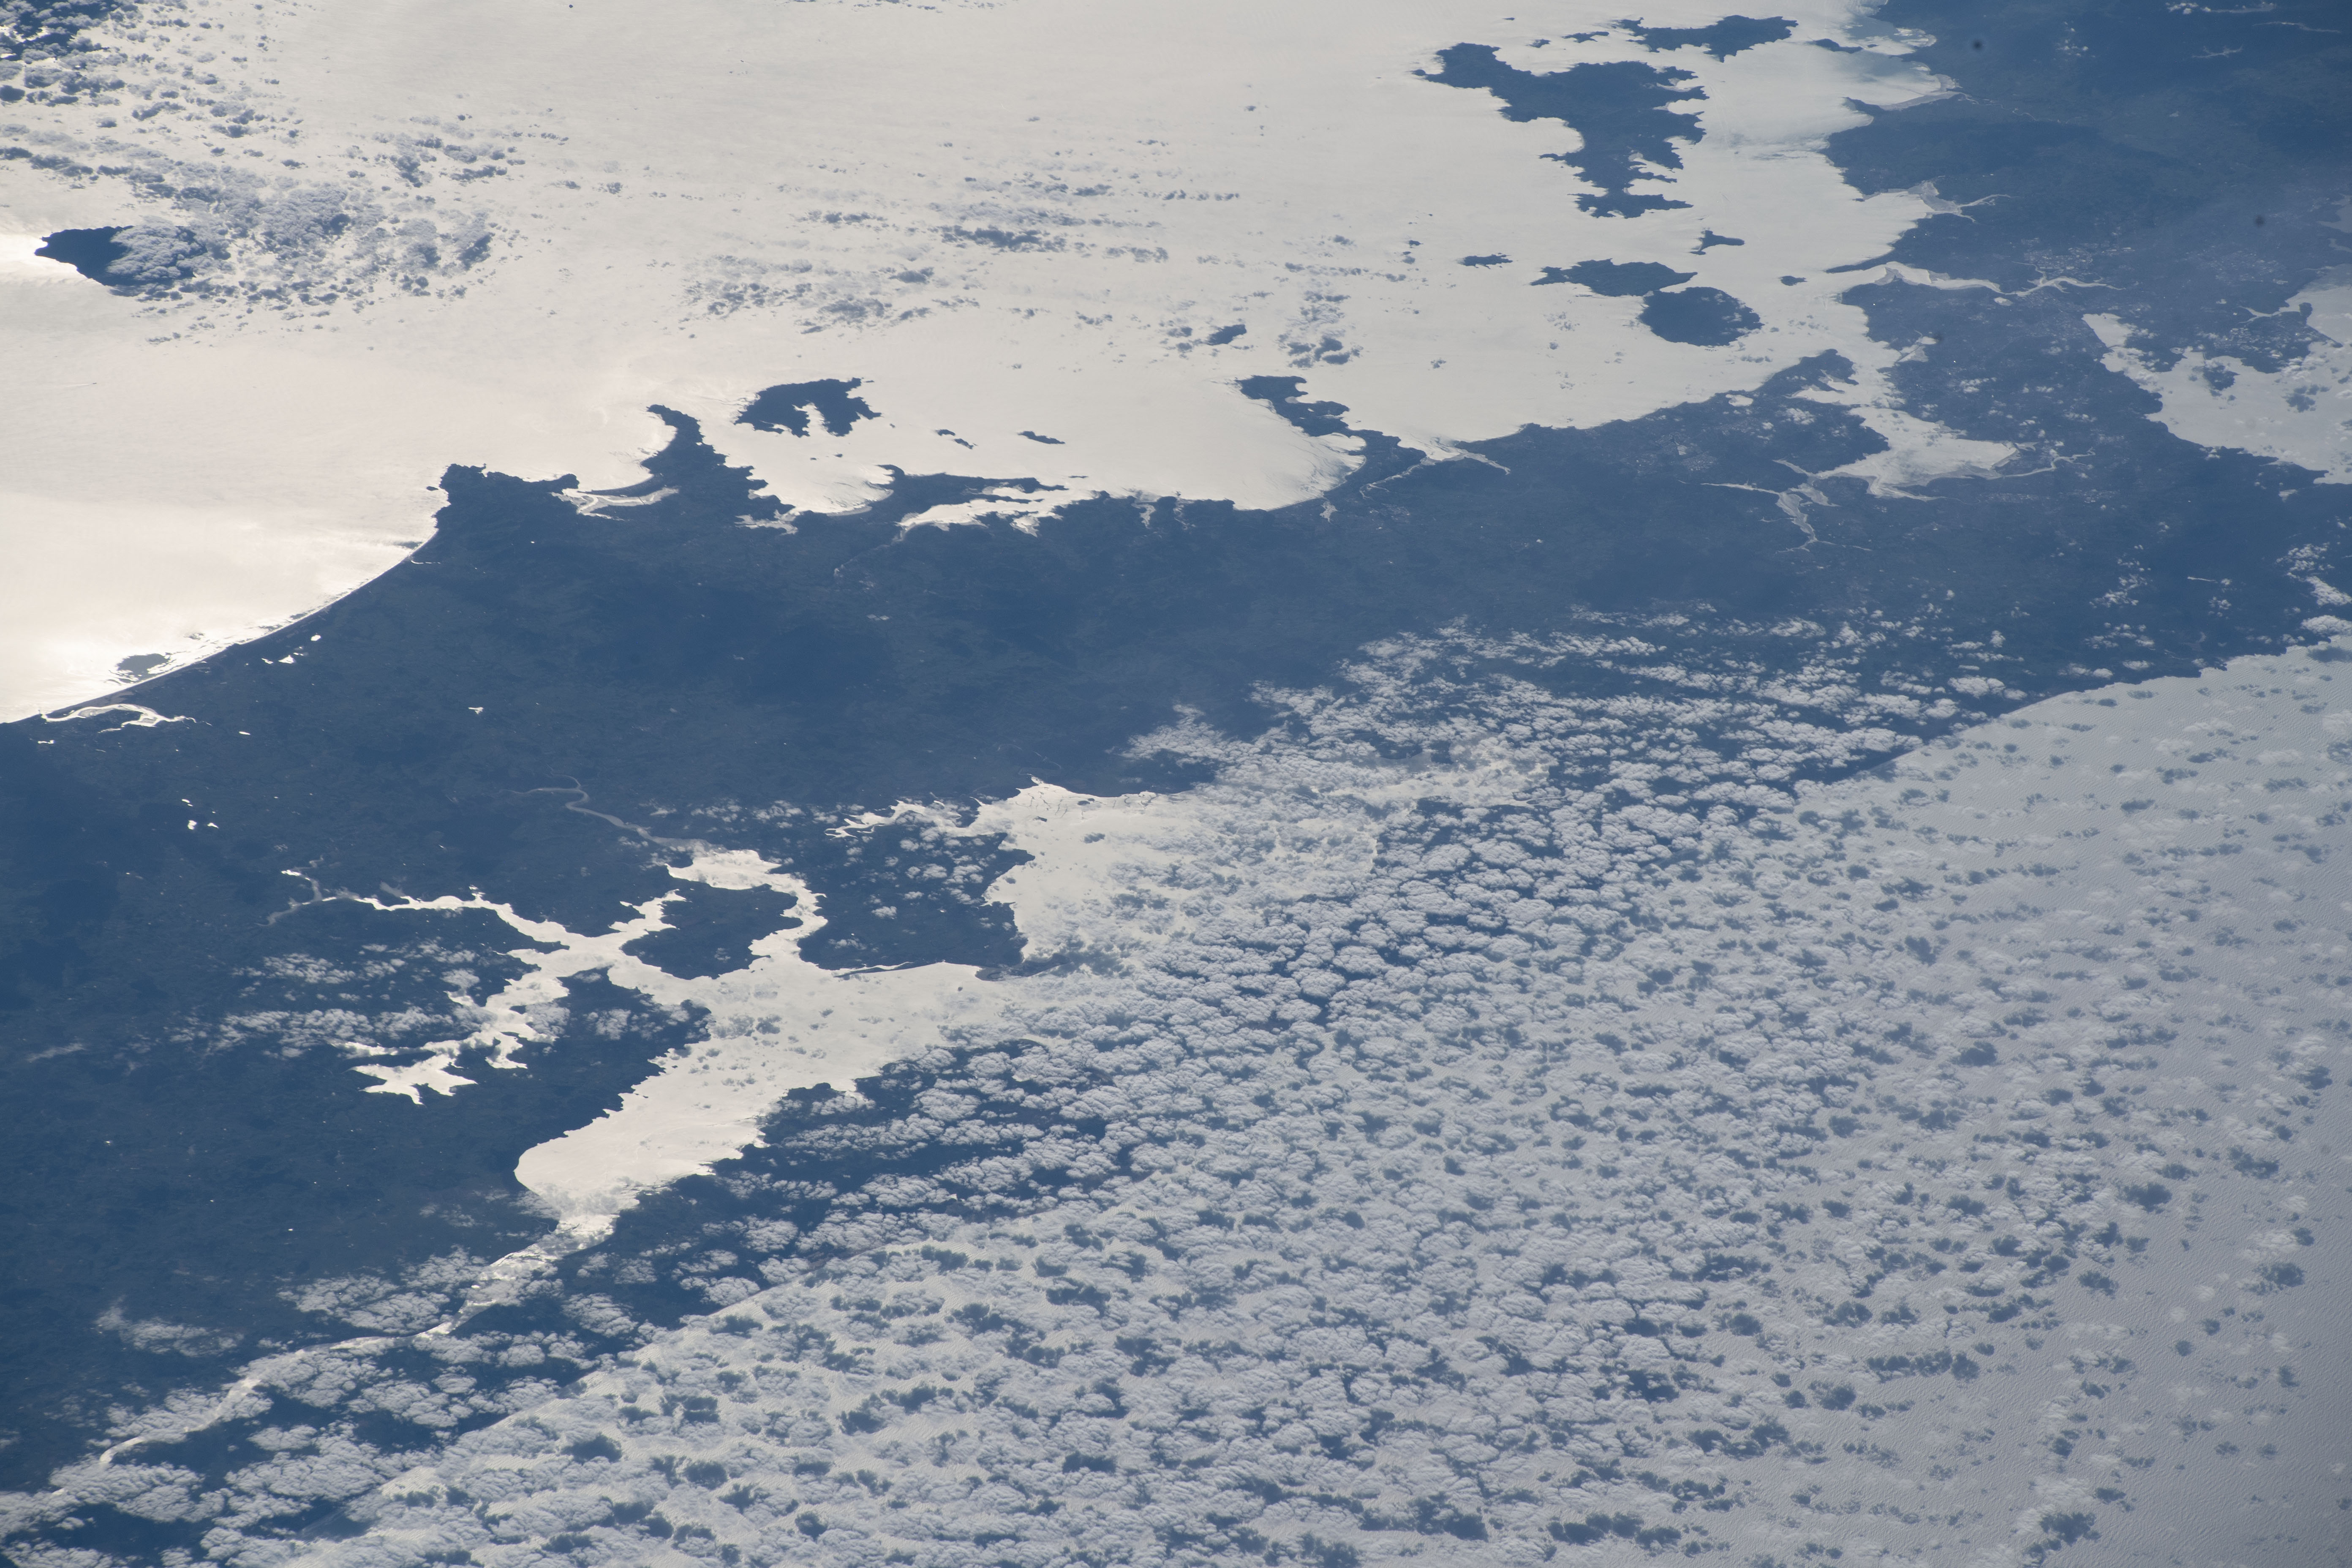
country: NEW ZEALAND-NI
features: AUCKLAND, HAURAKI GULF, FIRTH OF THAMES
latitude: -36.5
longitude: 174.6
